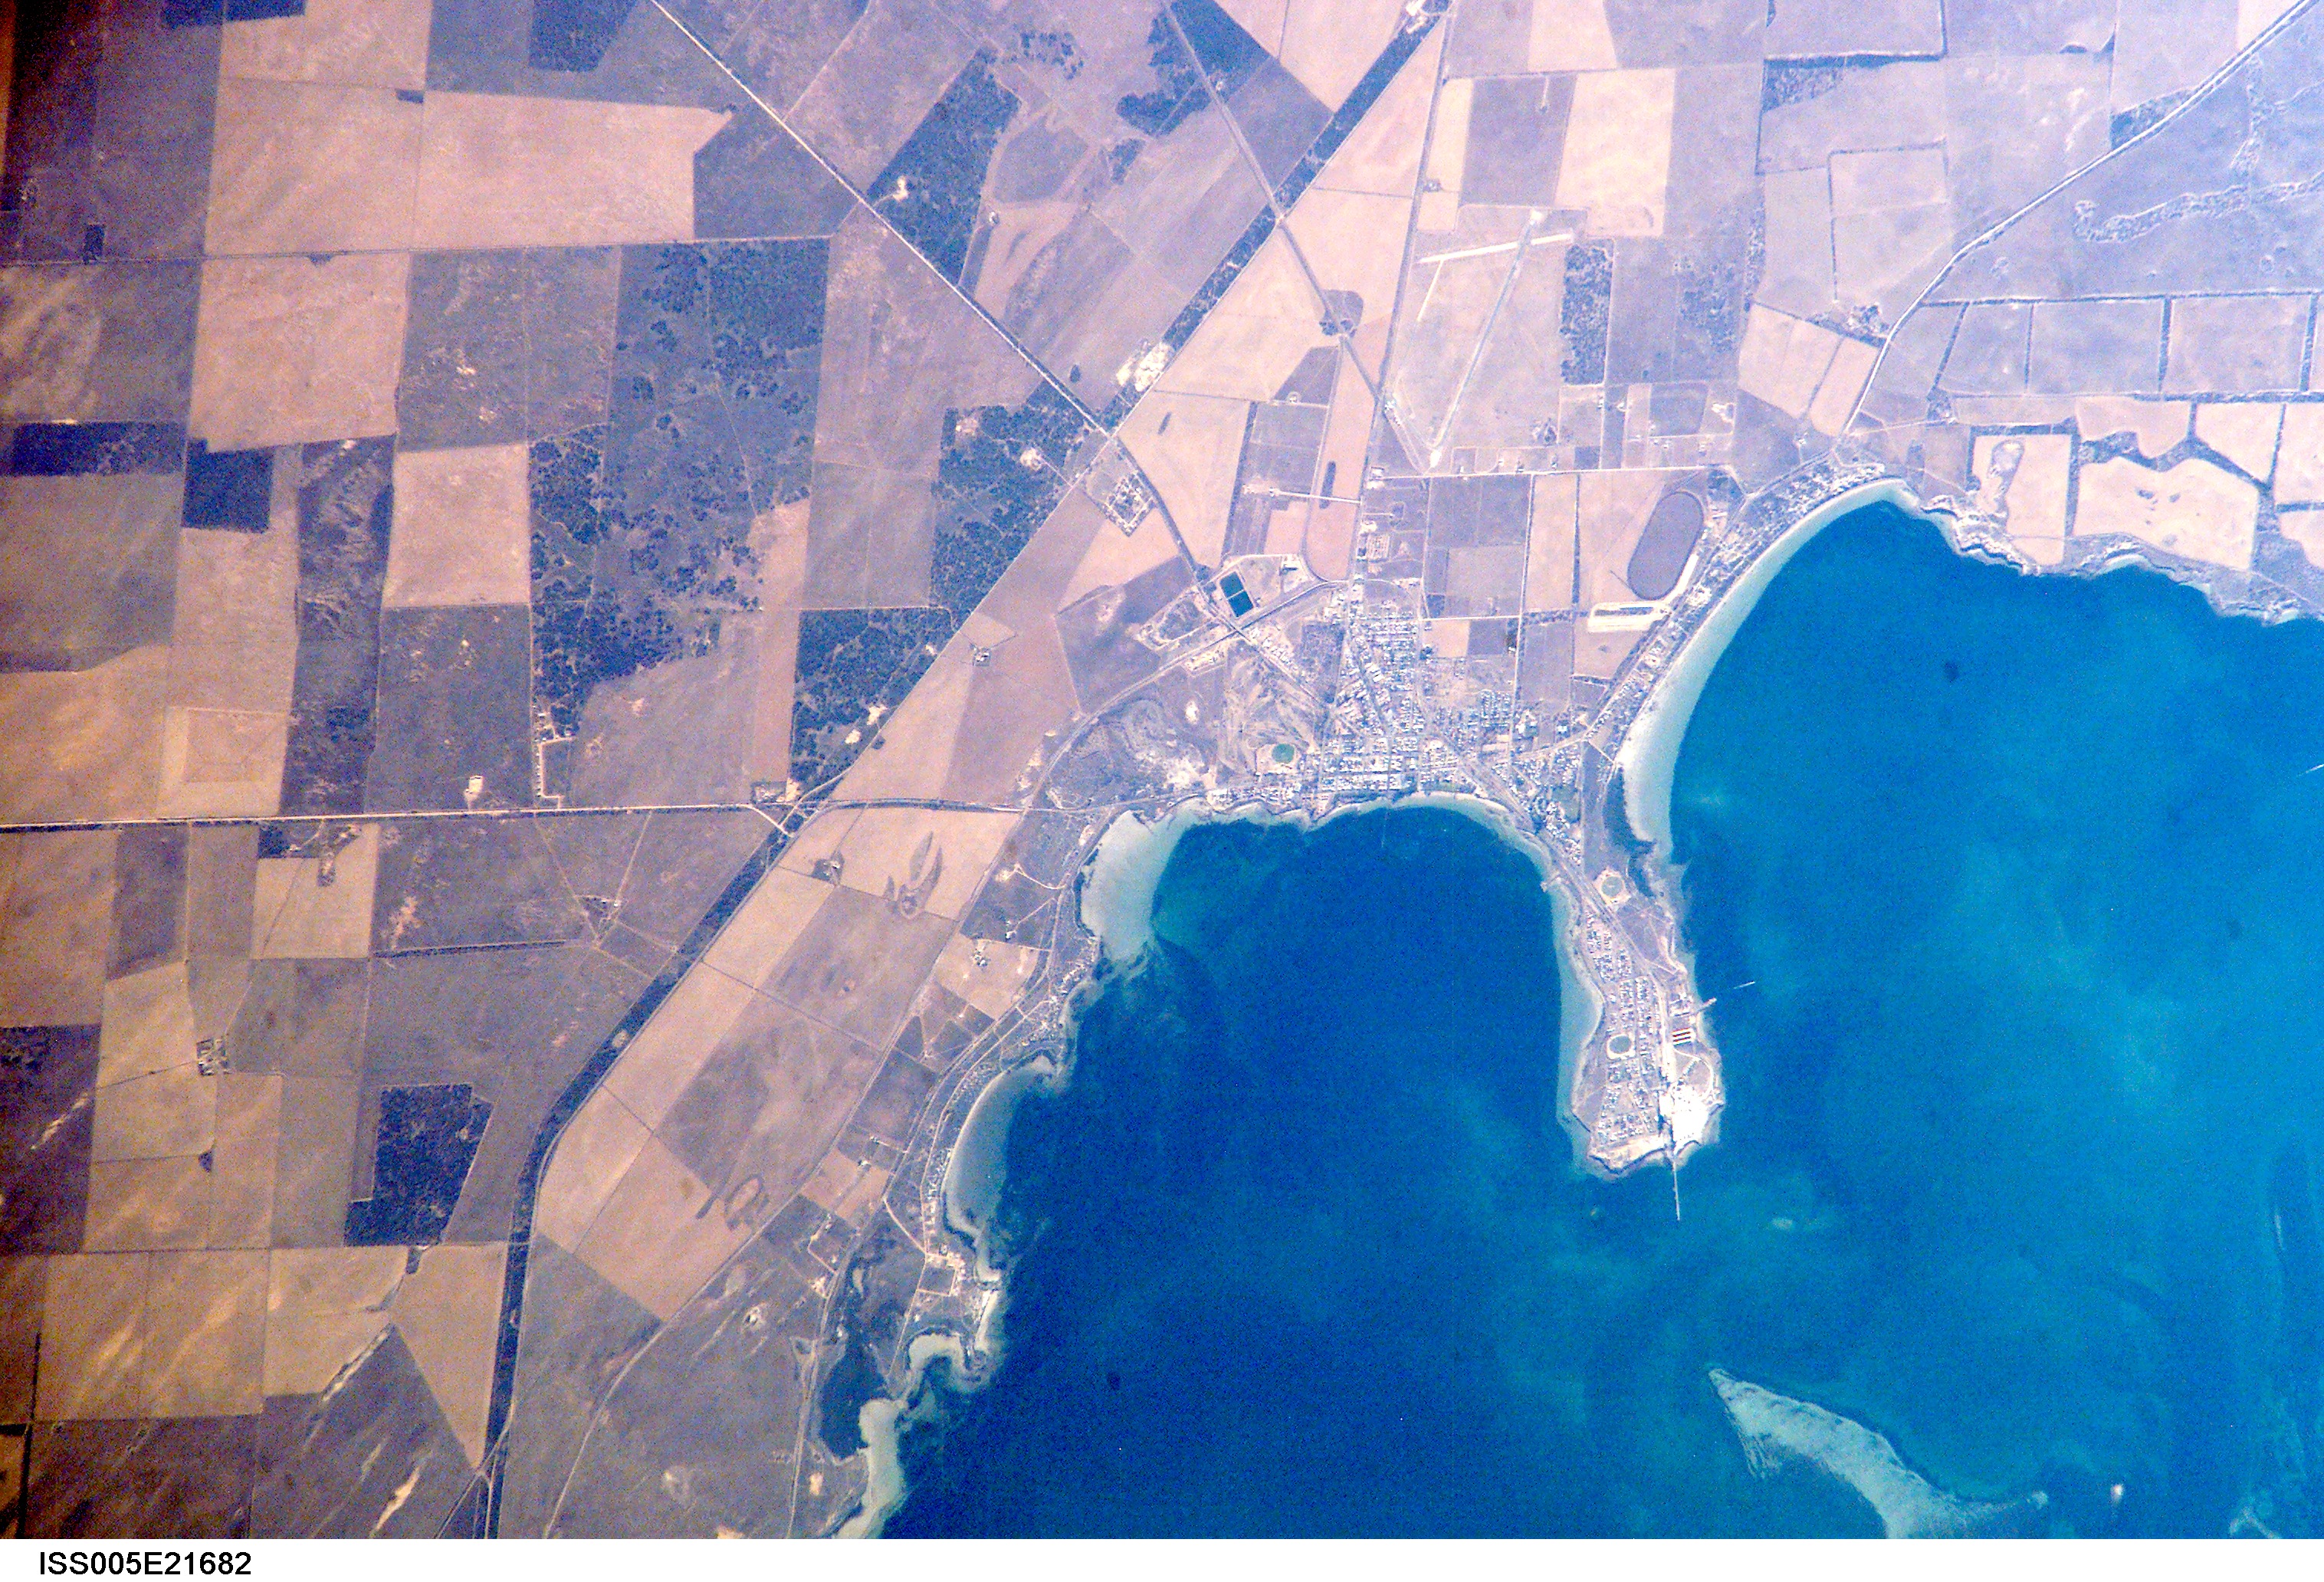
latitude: -32.0
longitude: 133.5
